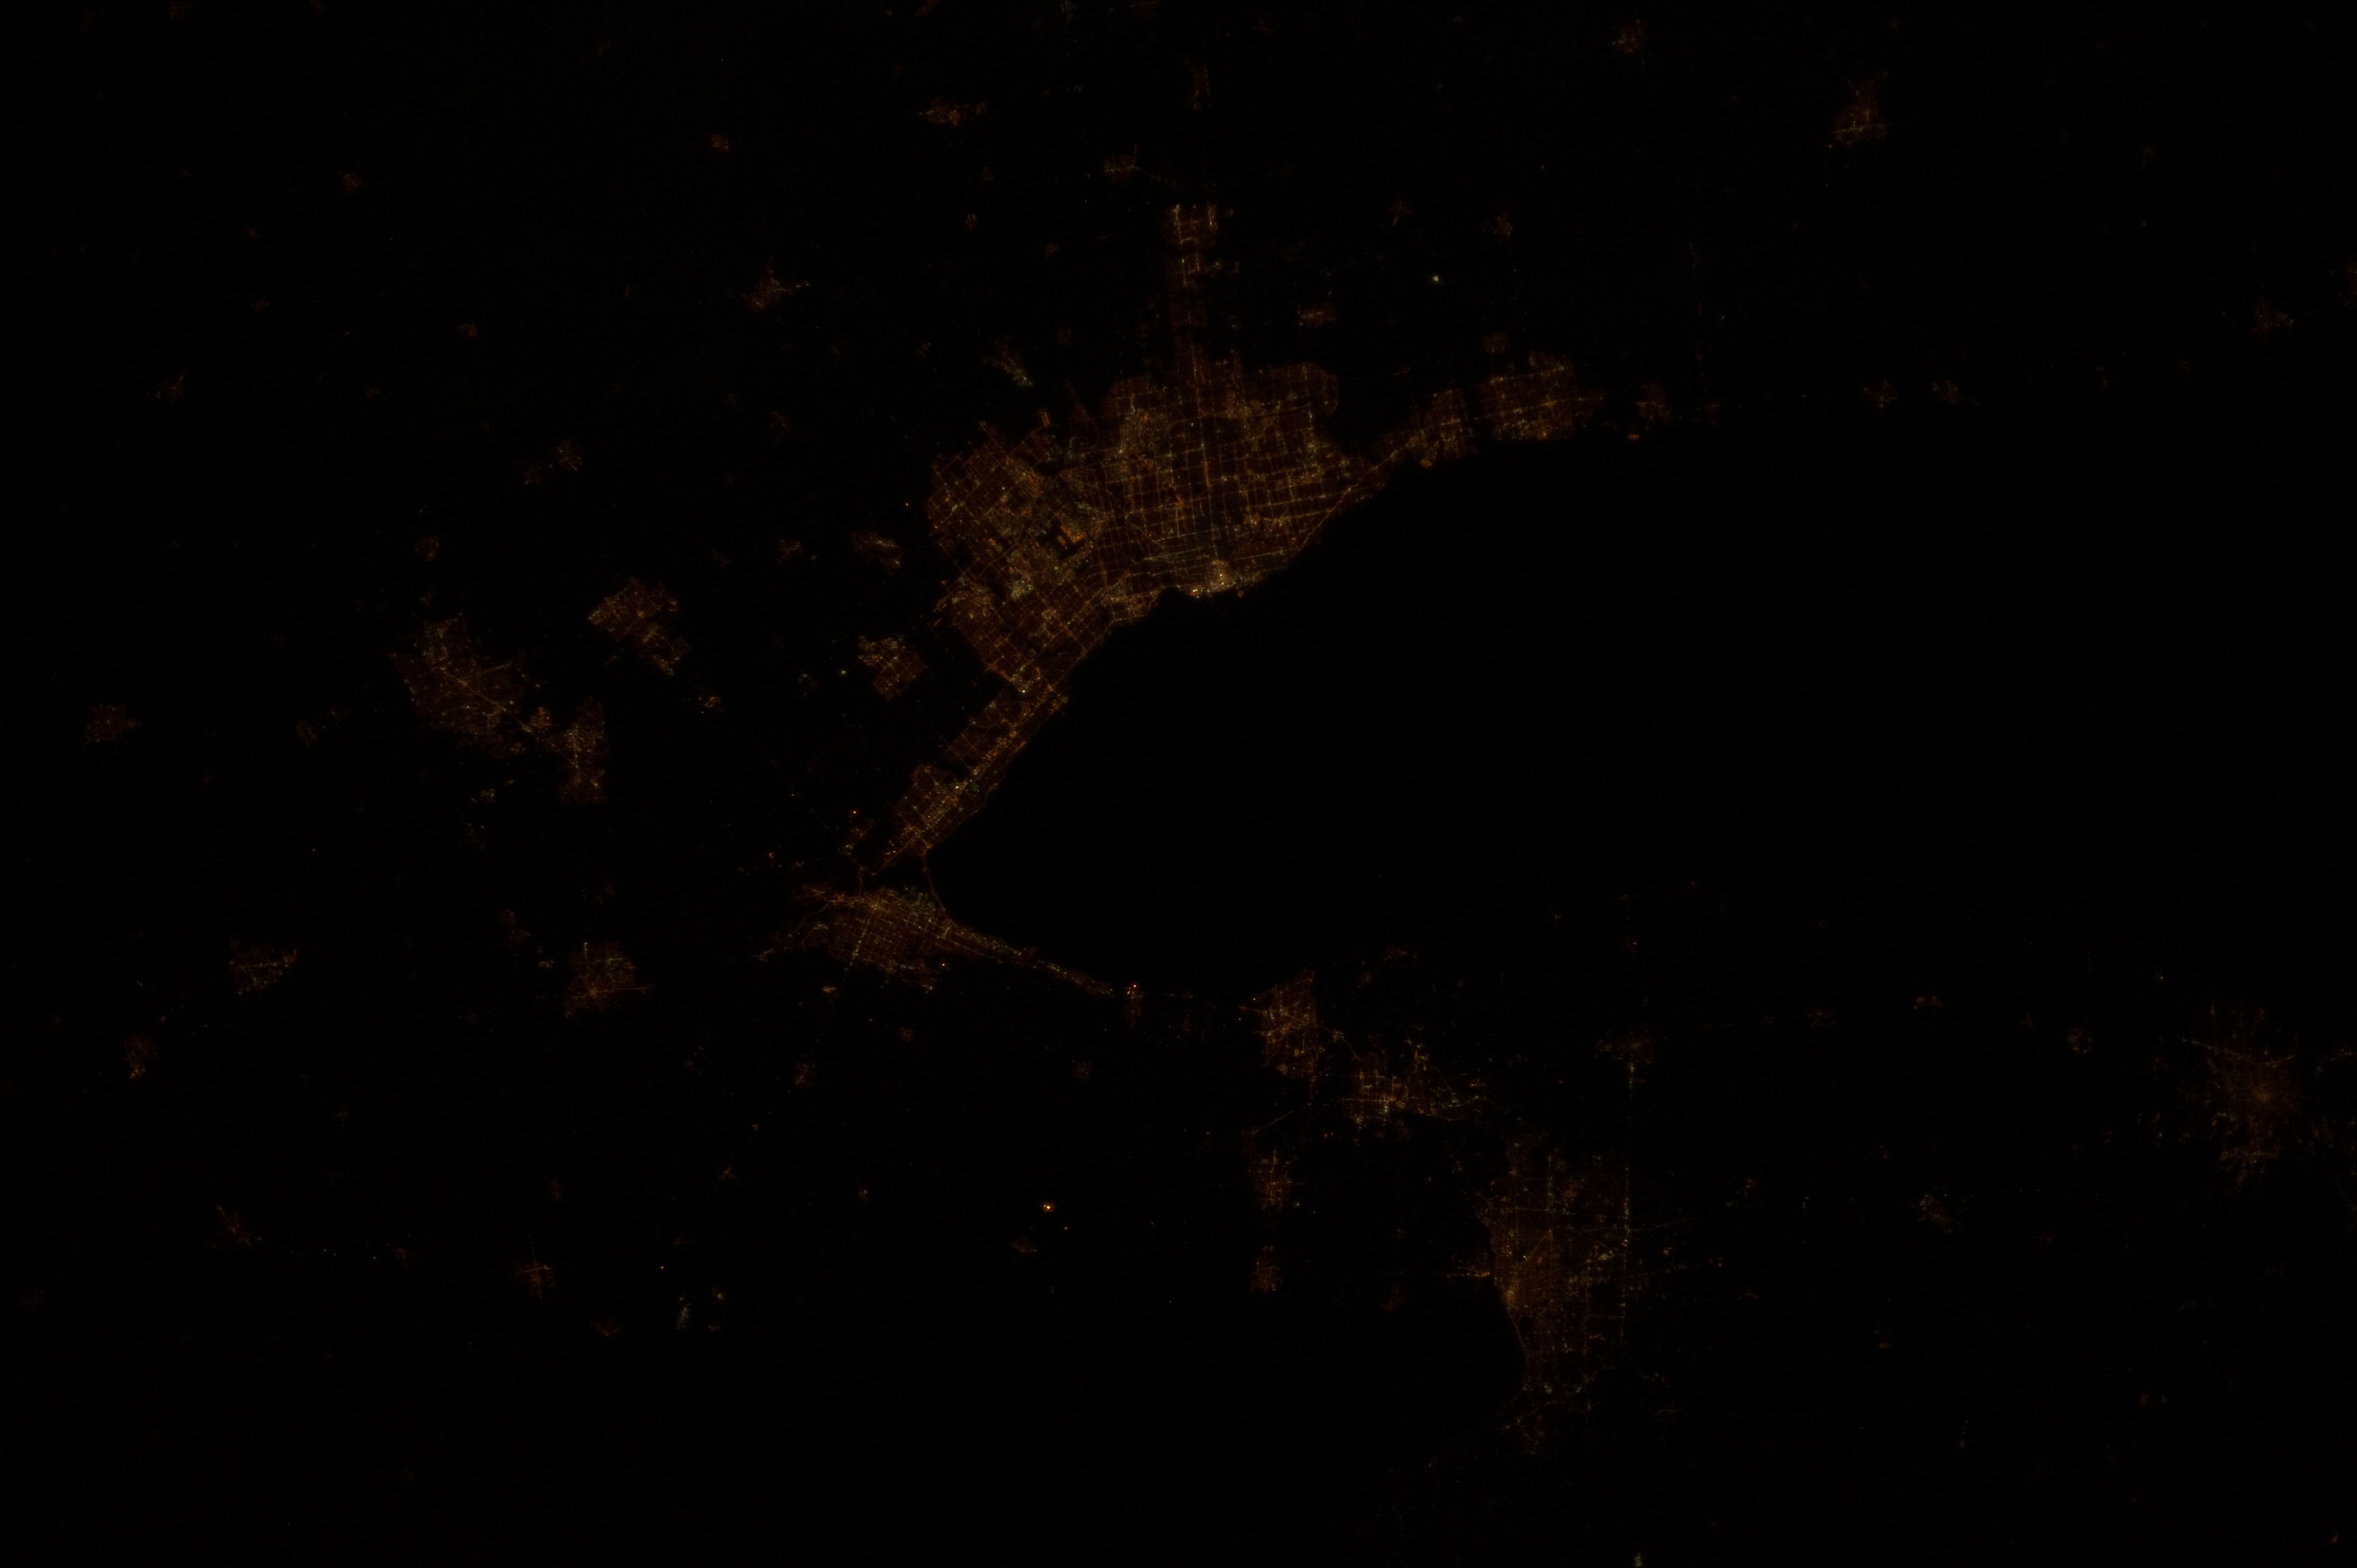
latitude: 43.3
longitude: -79.8
